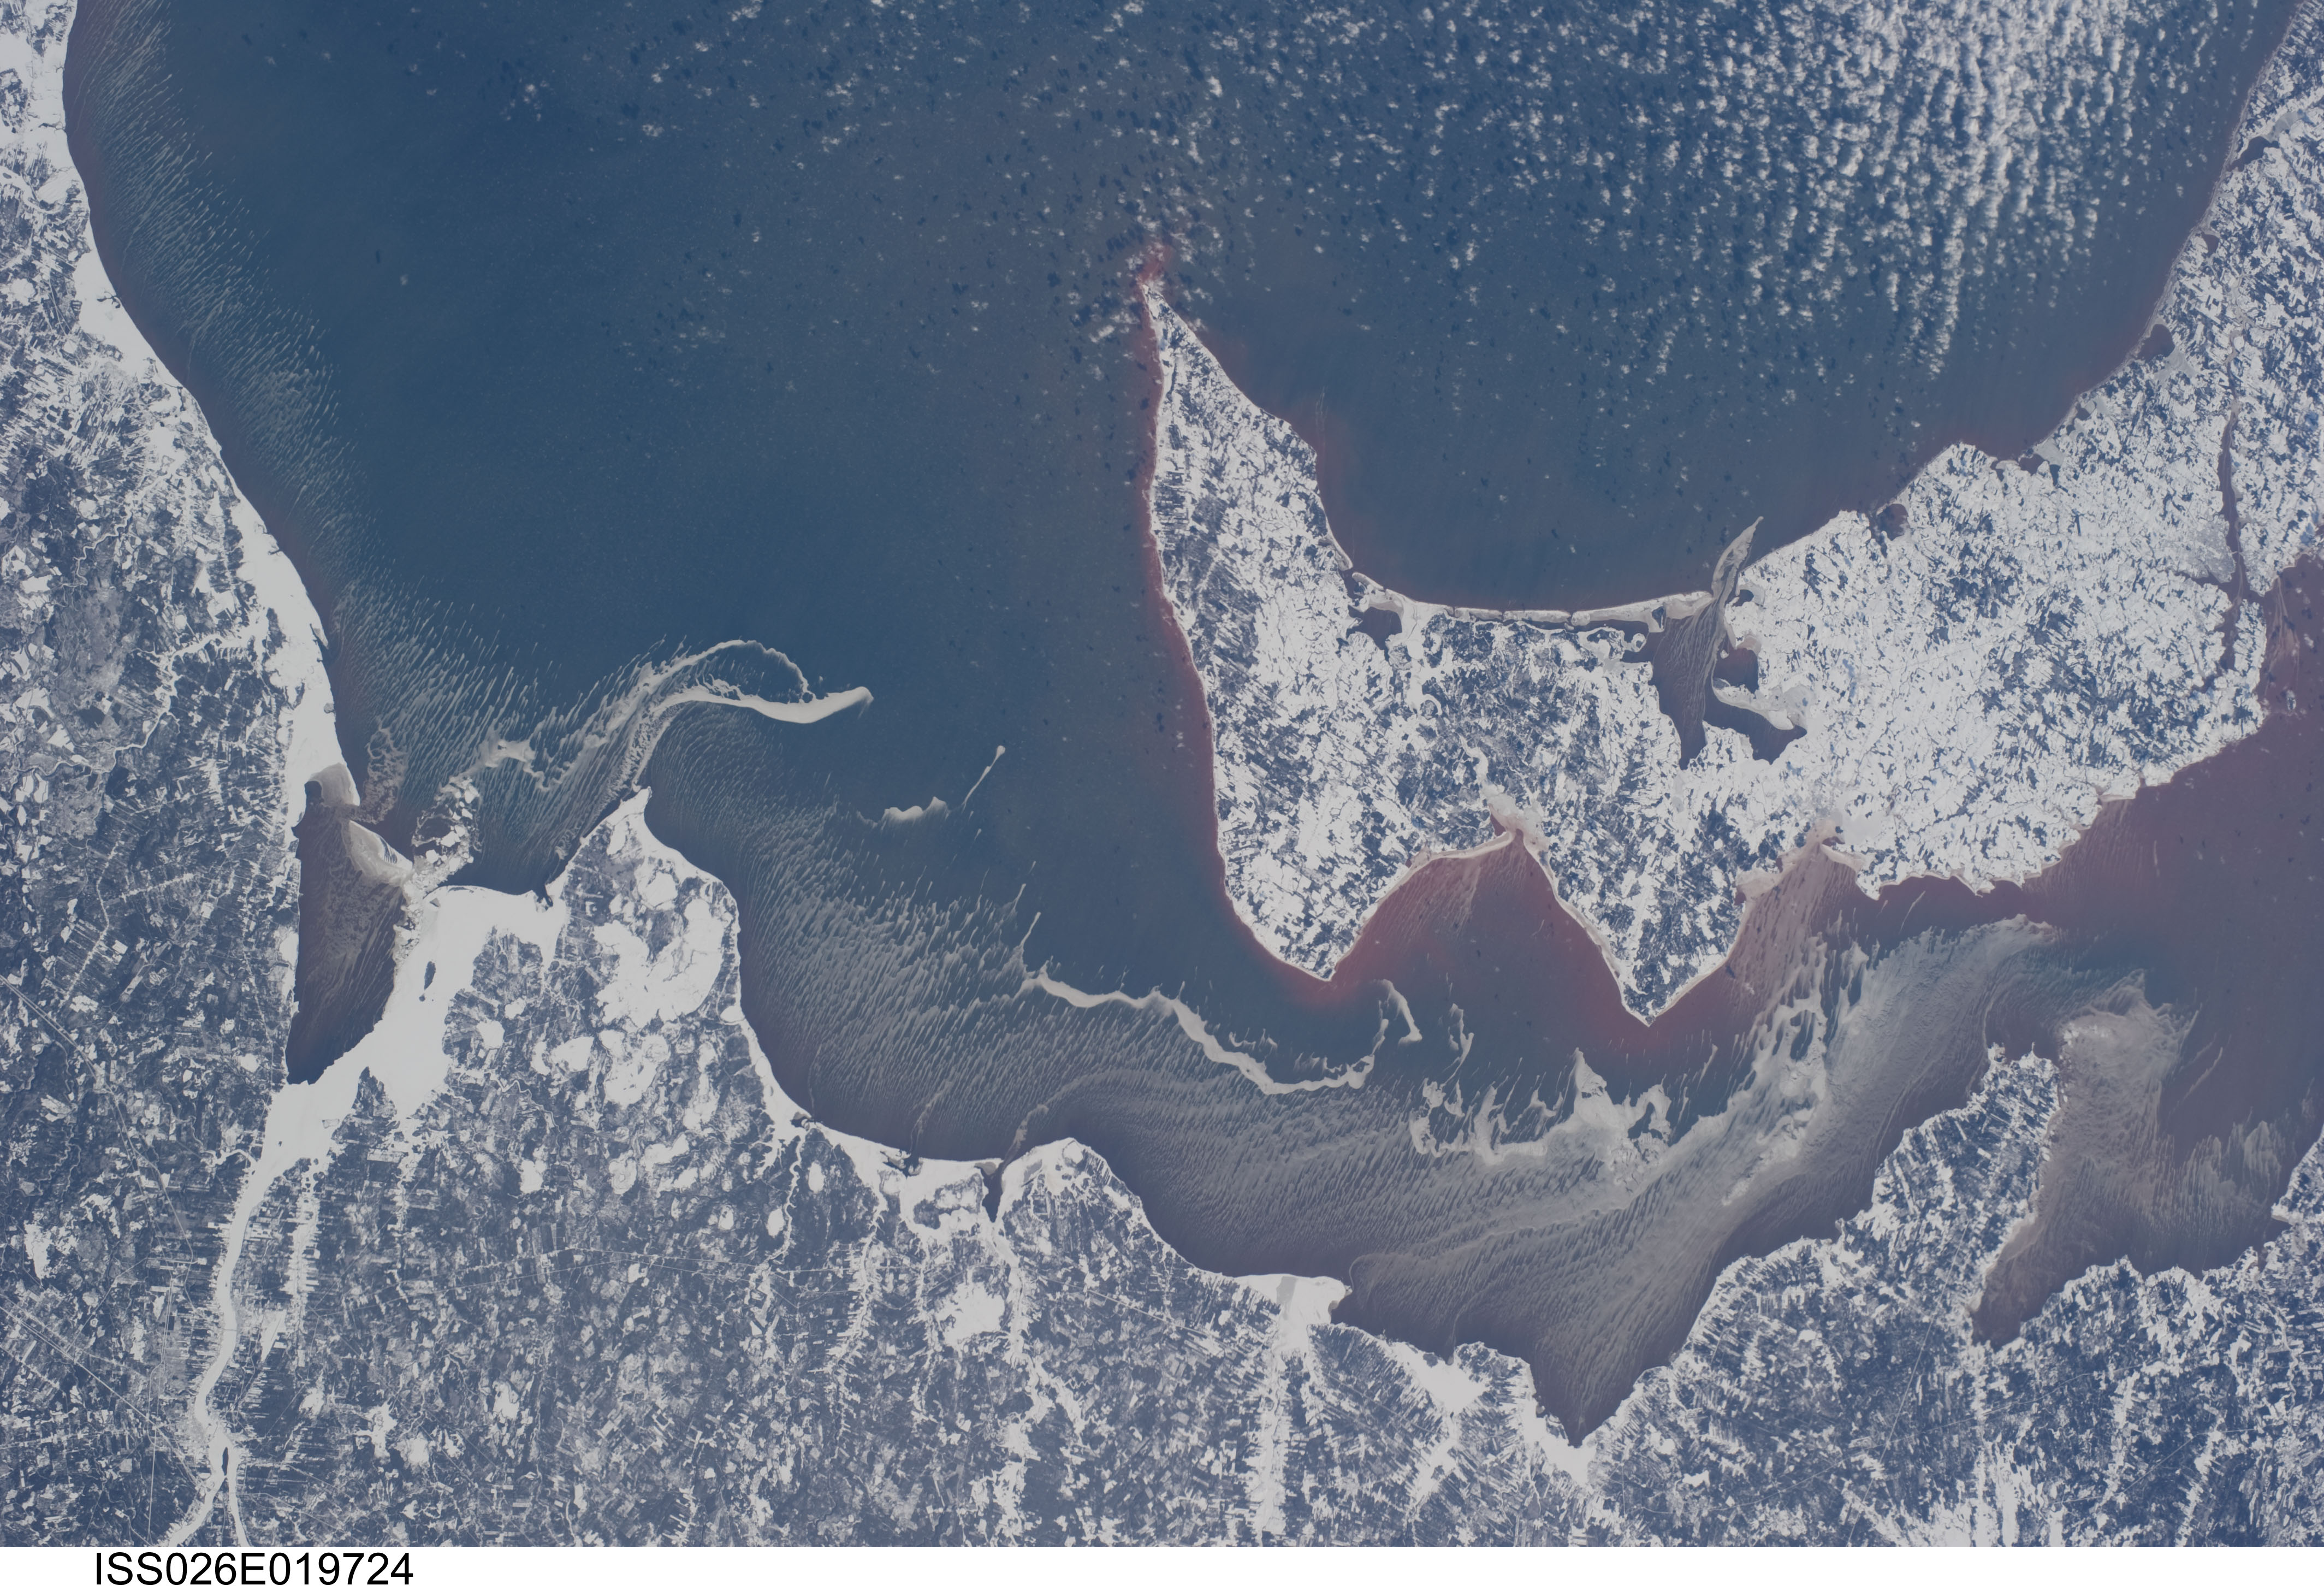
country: CANADA-PEI
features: NORTHUMBERLAND STR., SNOW, SED.
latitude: 47.0
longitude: -64.5
